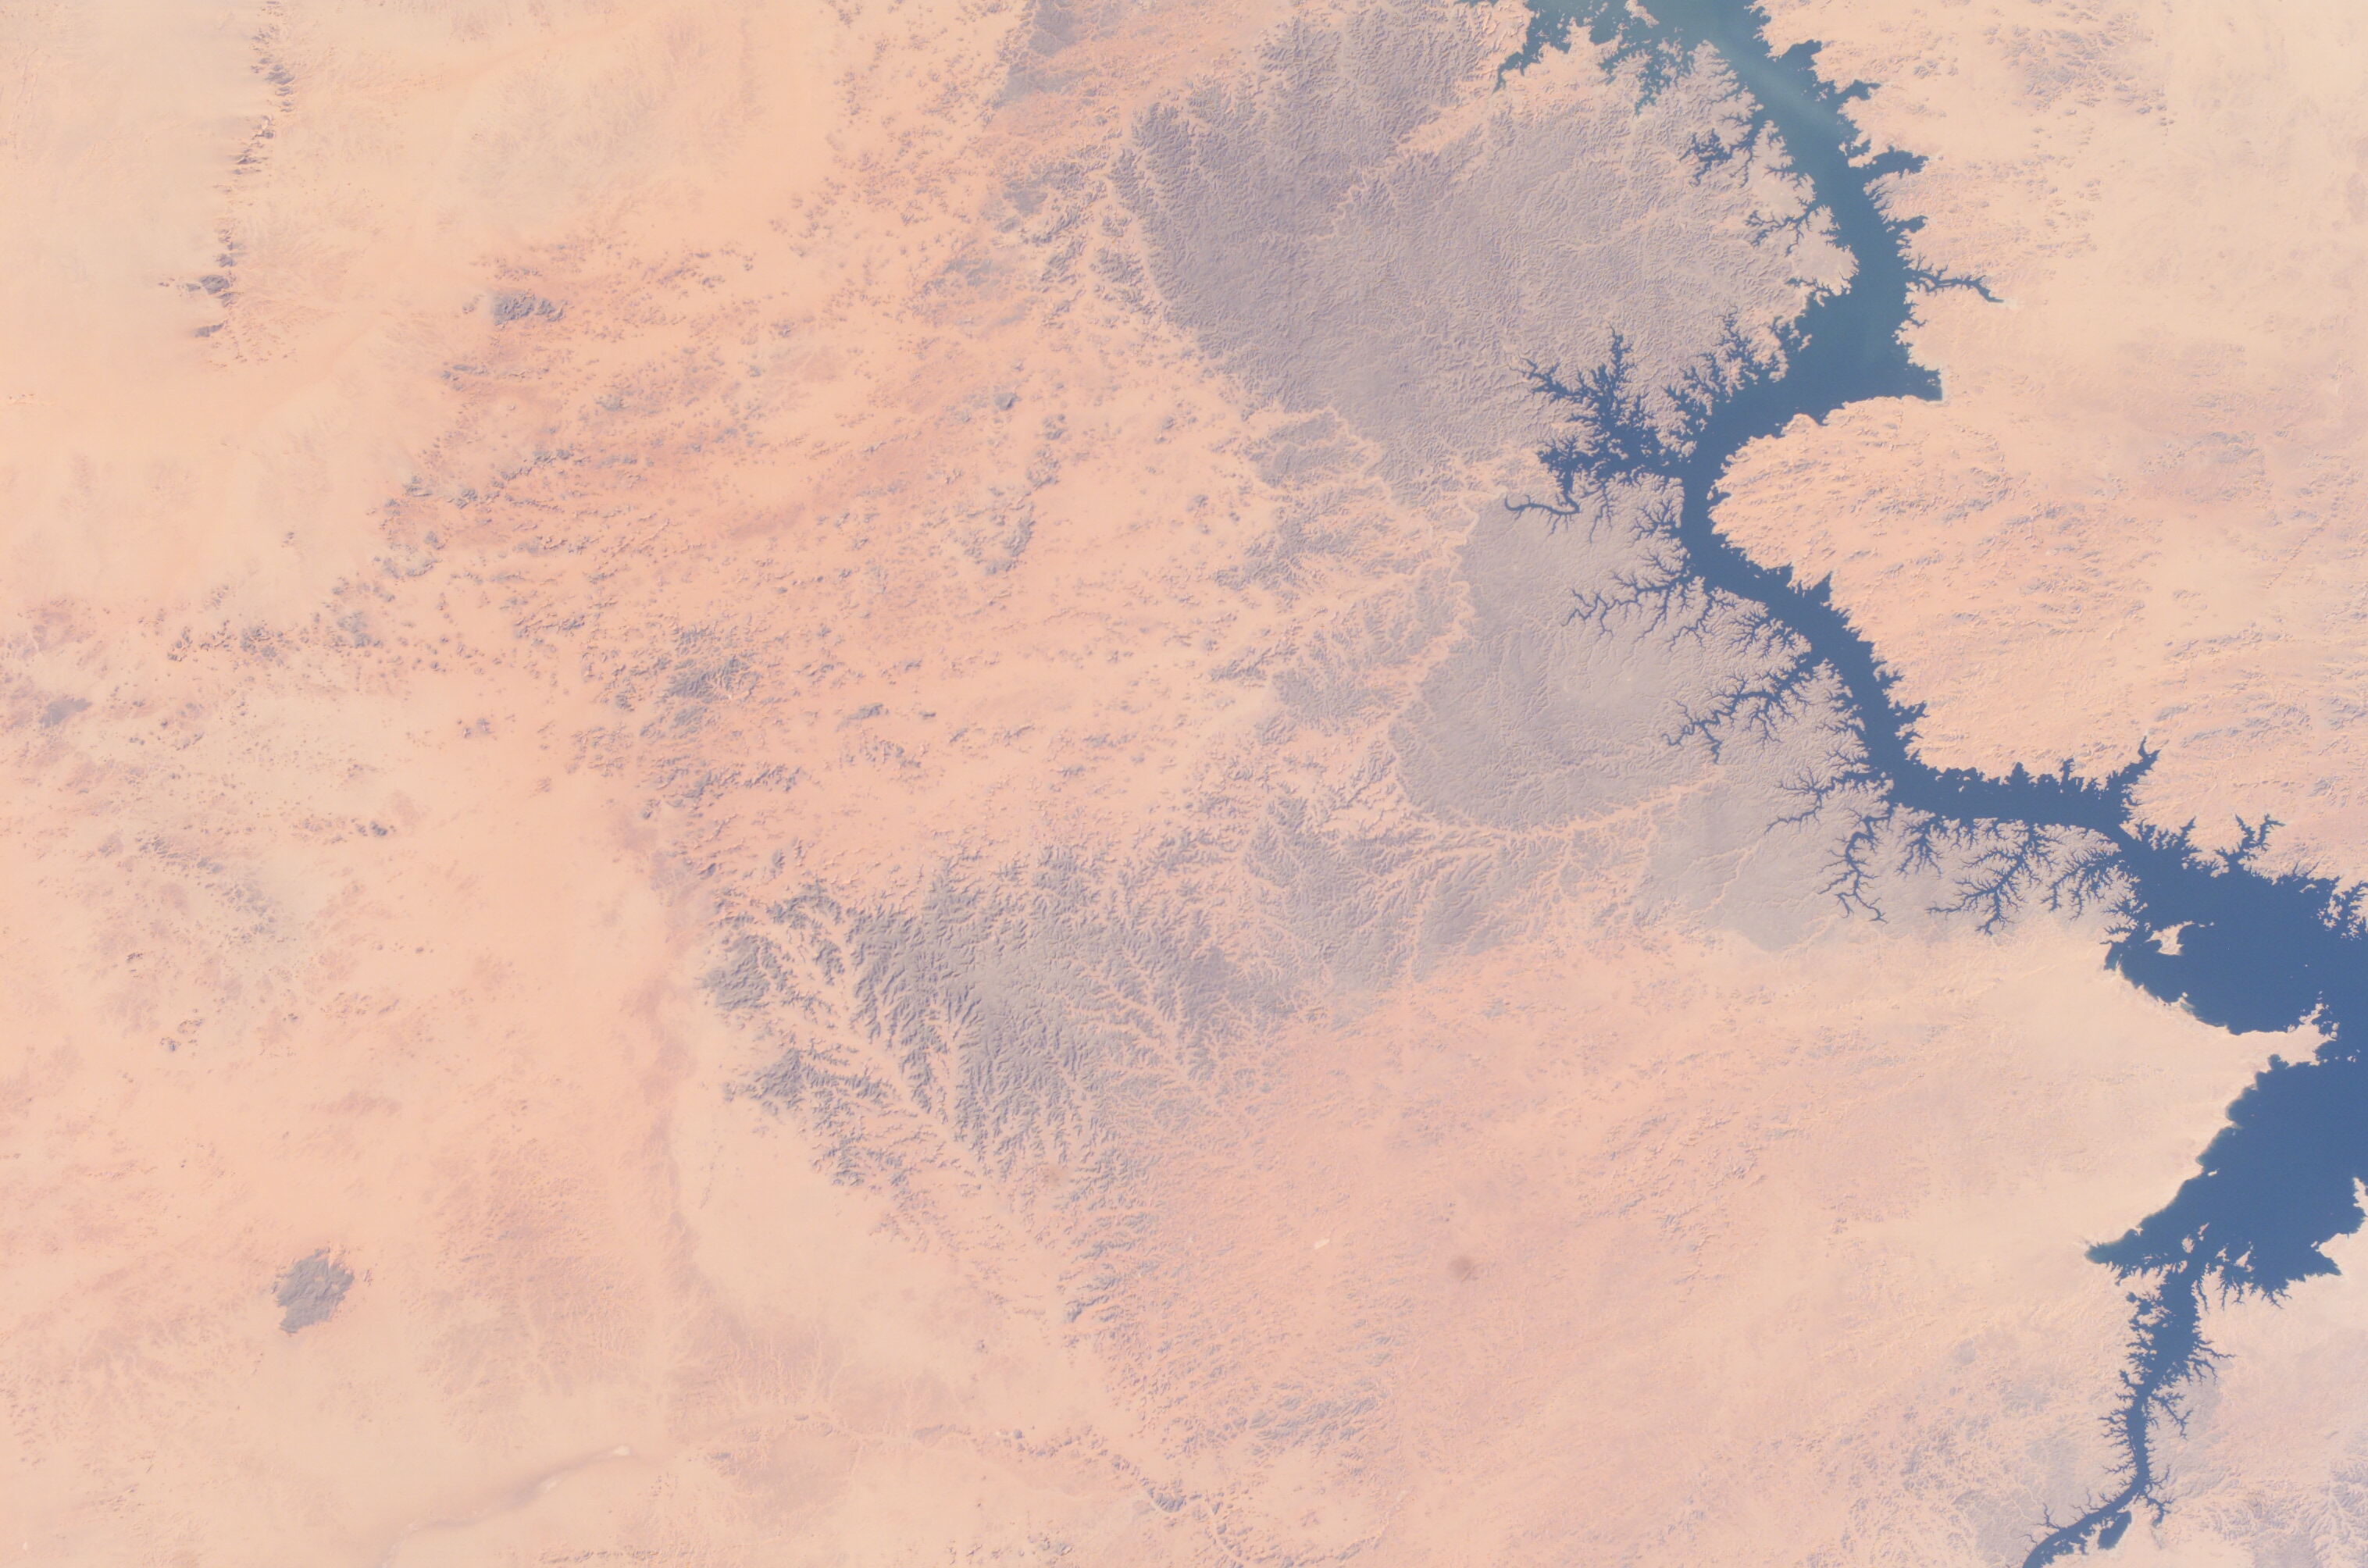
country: SUDAN
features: LAKE NASSER, ROCKY HILLS
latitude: 22.0
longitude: 32.5
